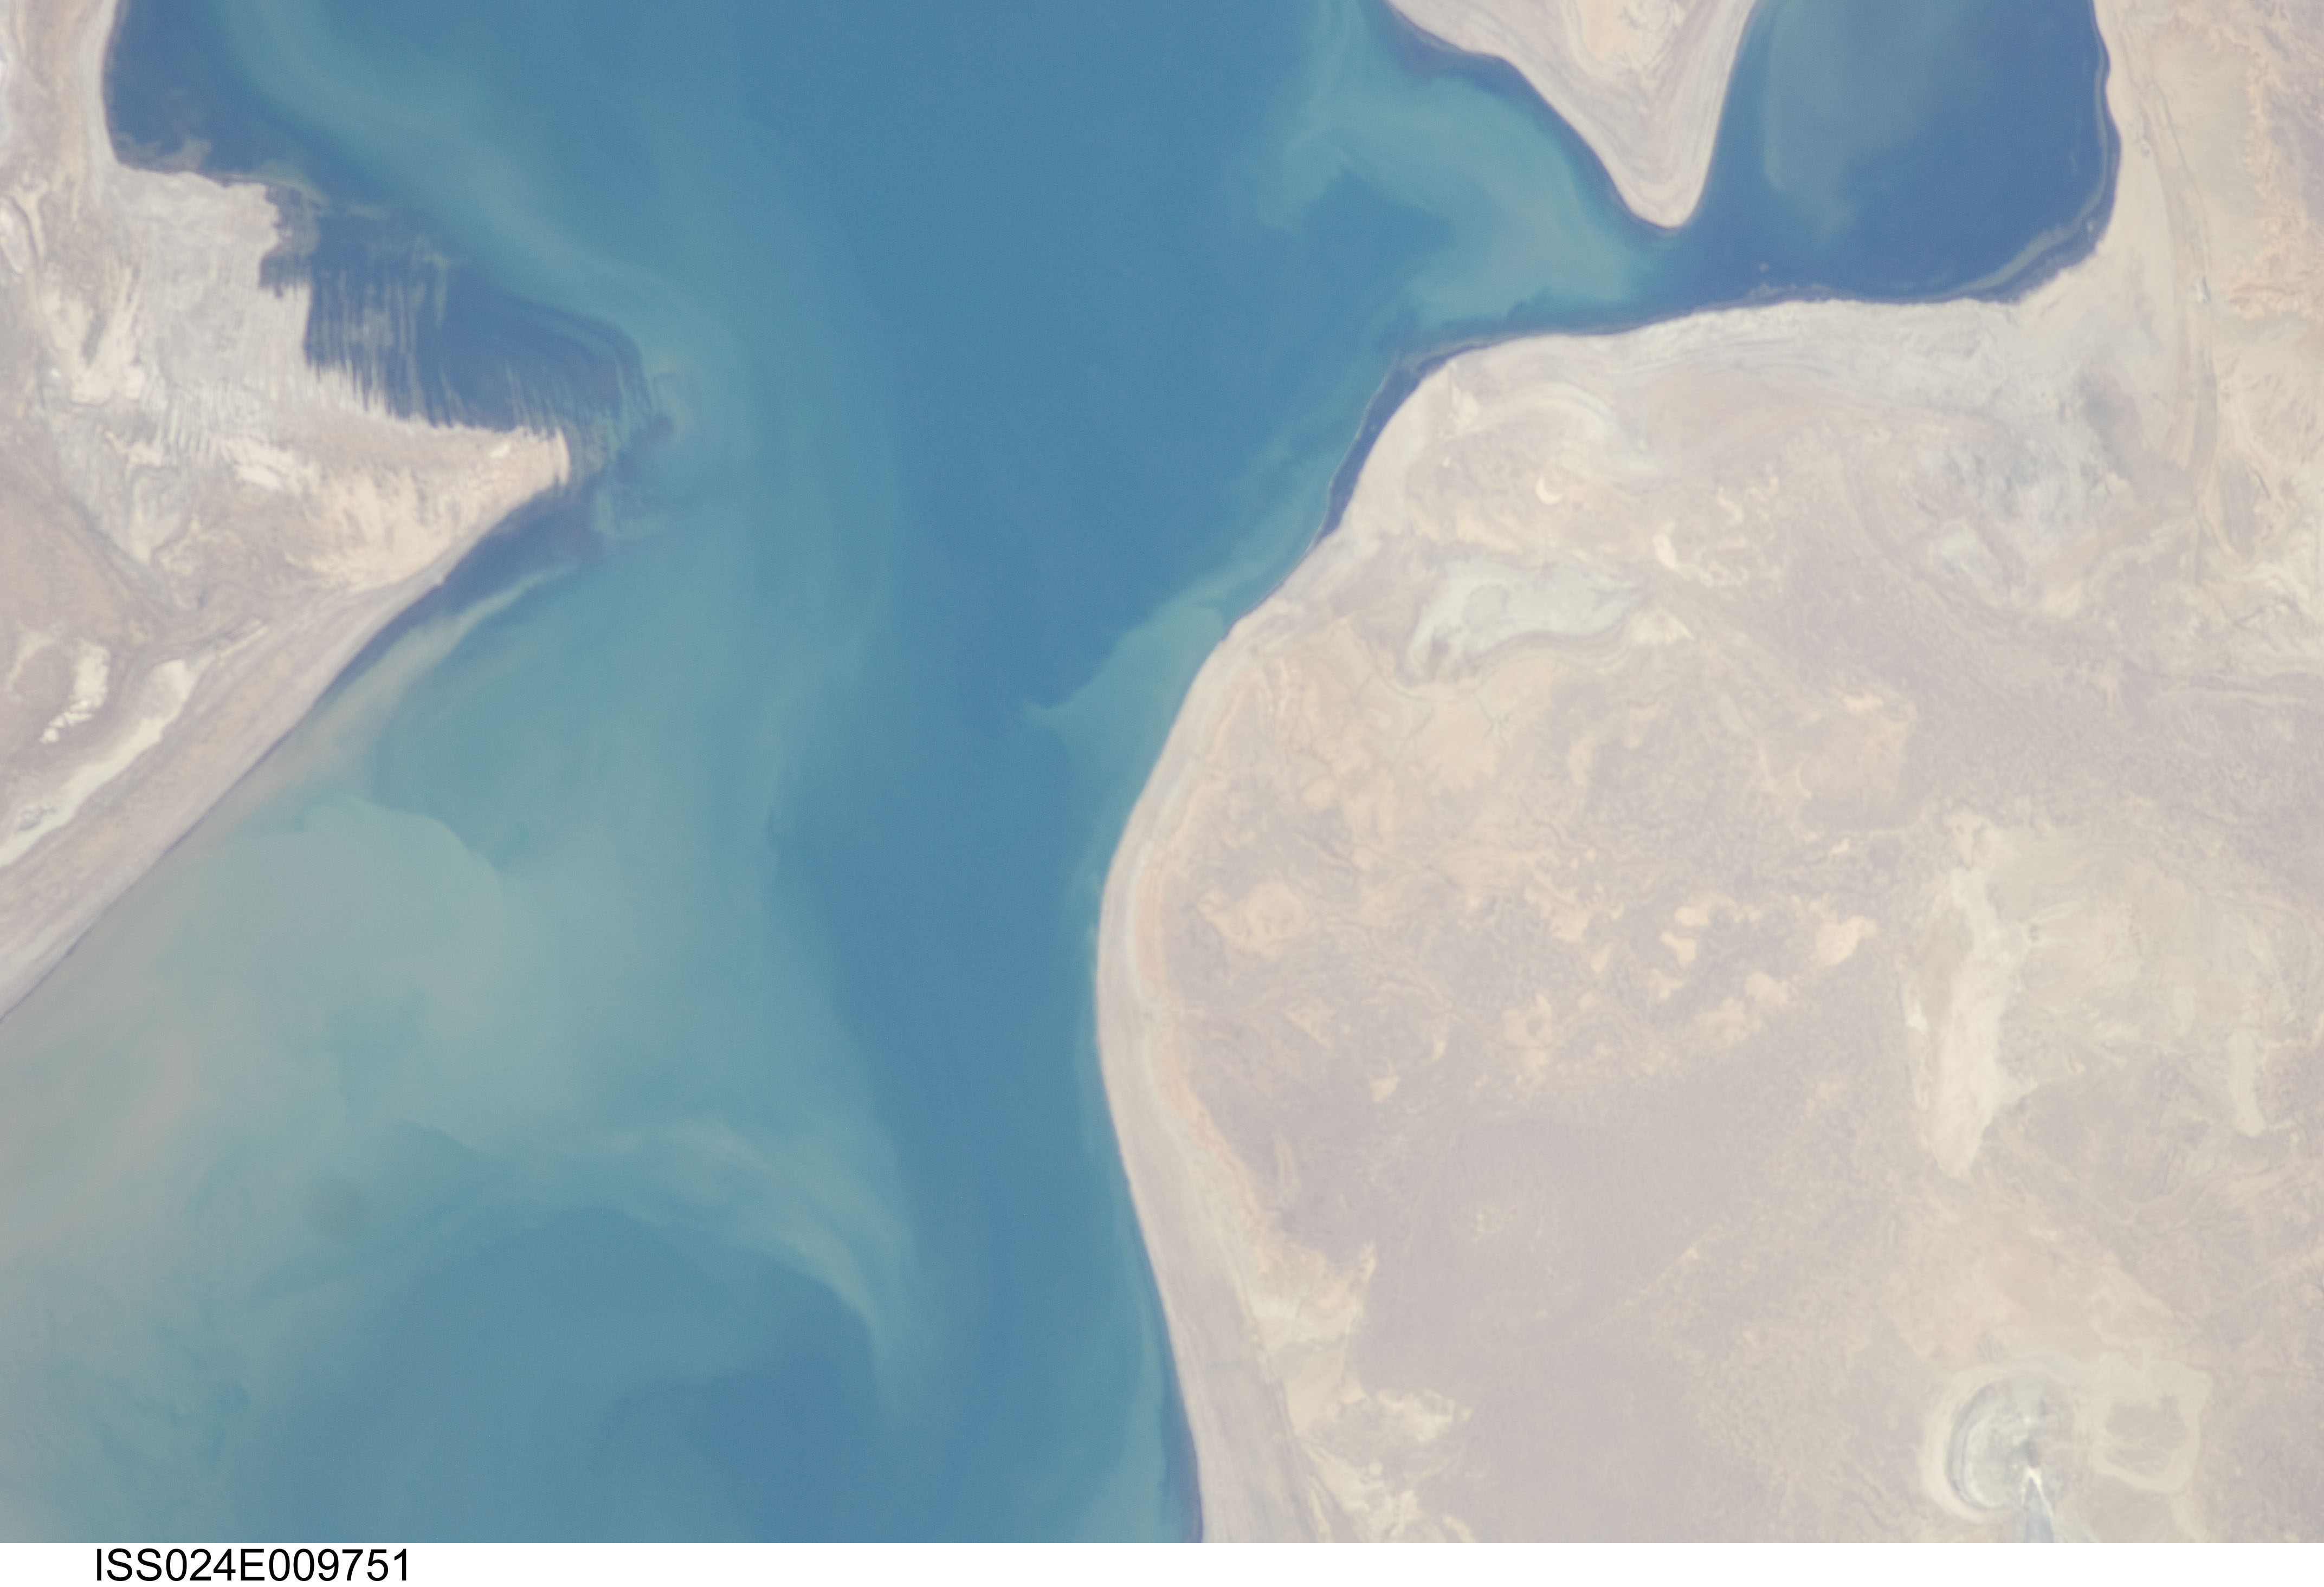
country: KAZAKHSTAN
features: NORTHERN LOBE OF ARAL SEA BASIN, KORKARAL I., BUTAKOVA BAY, DESERT
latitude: 46.5
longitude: 60.9
